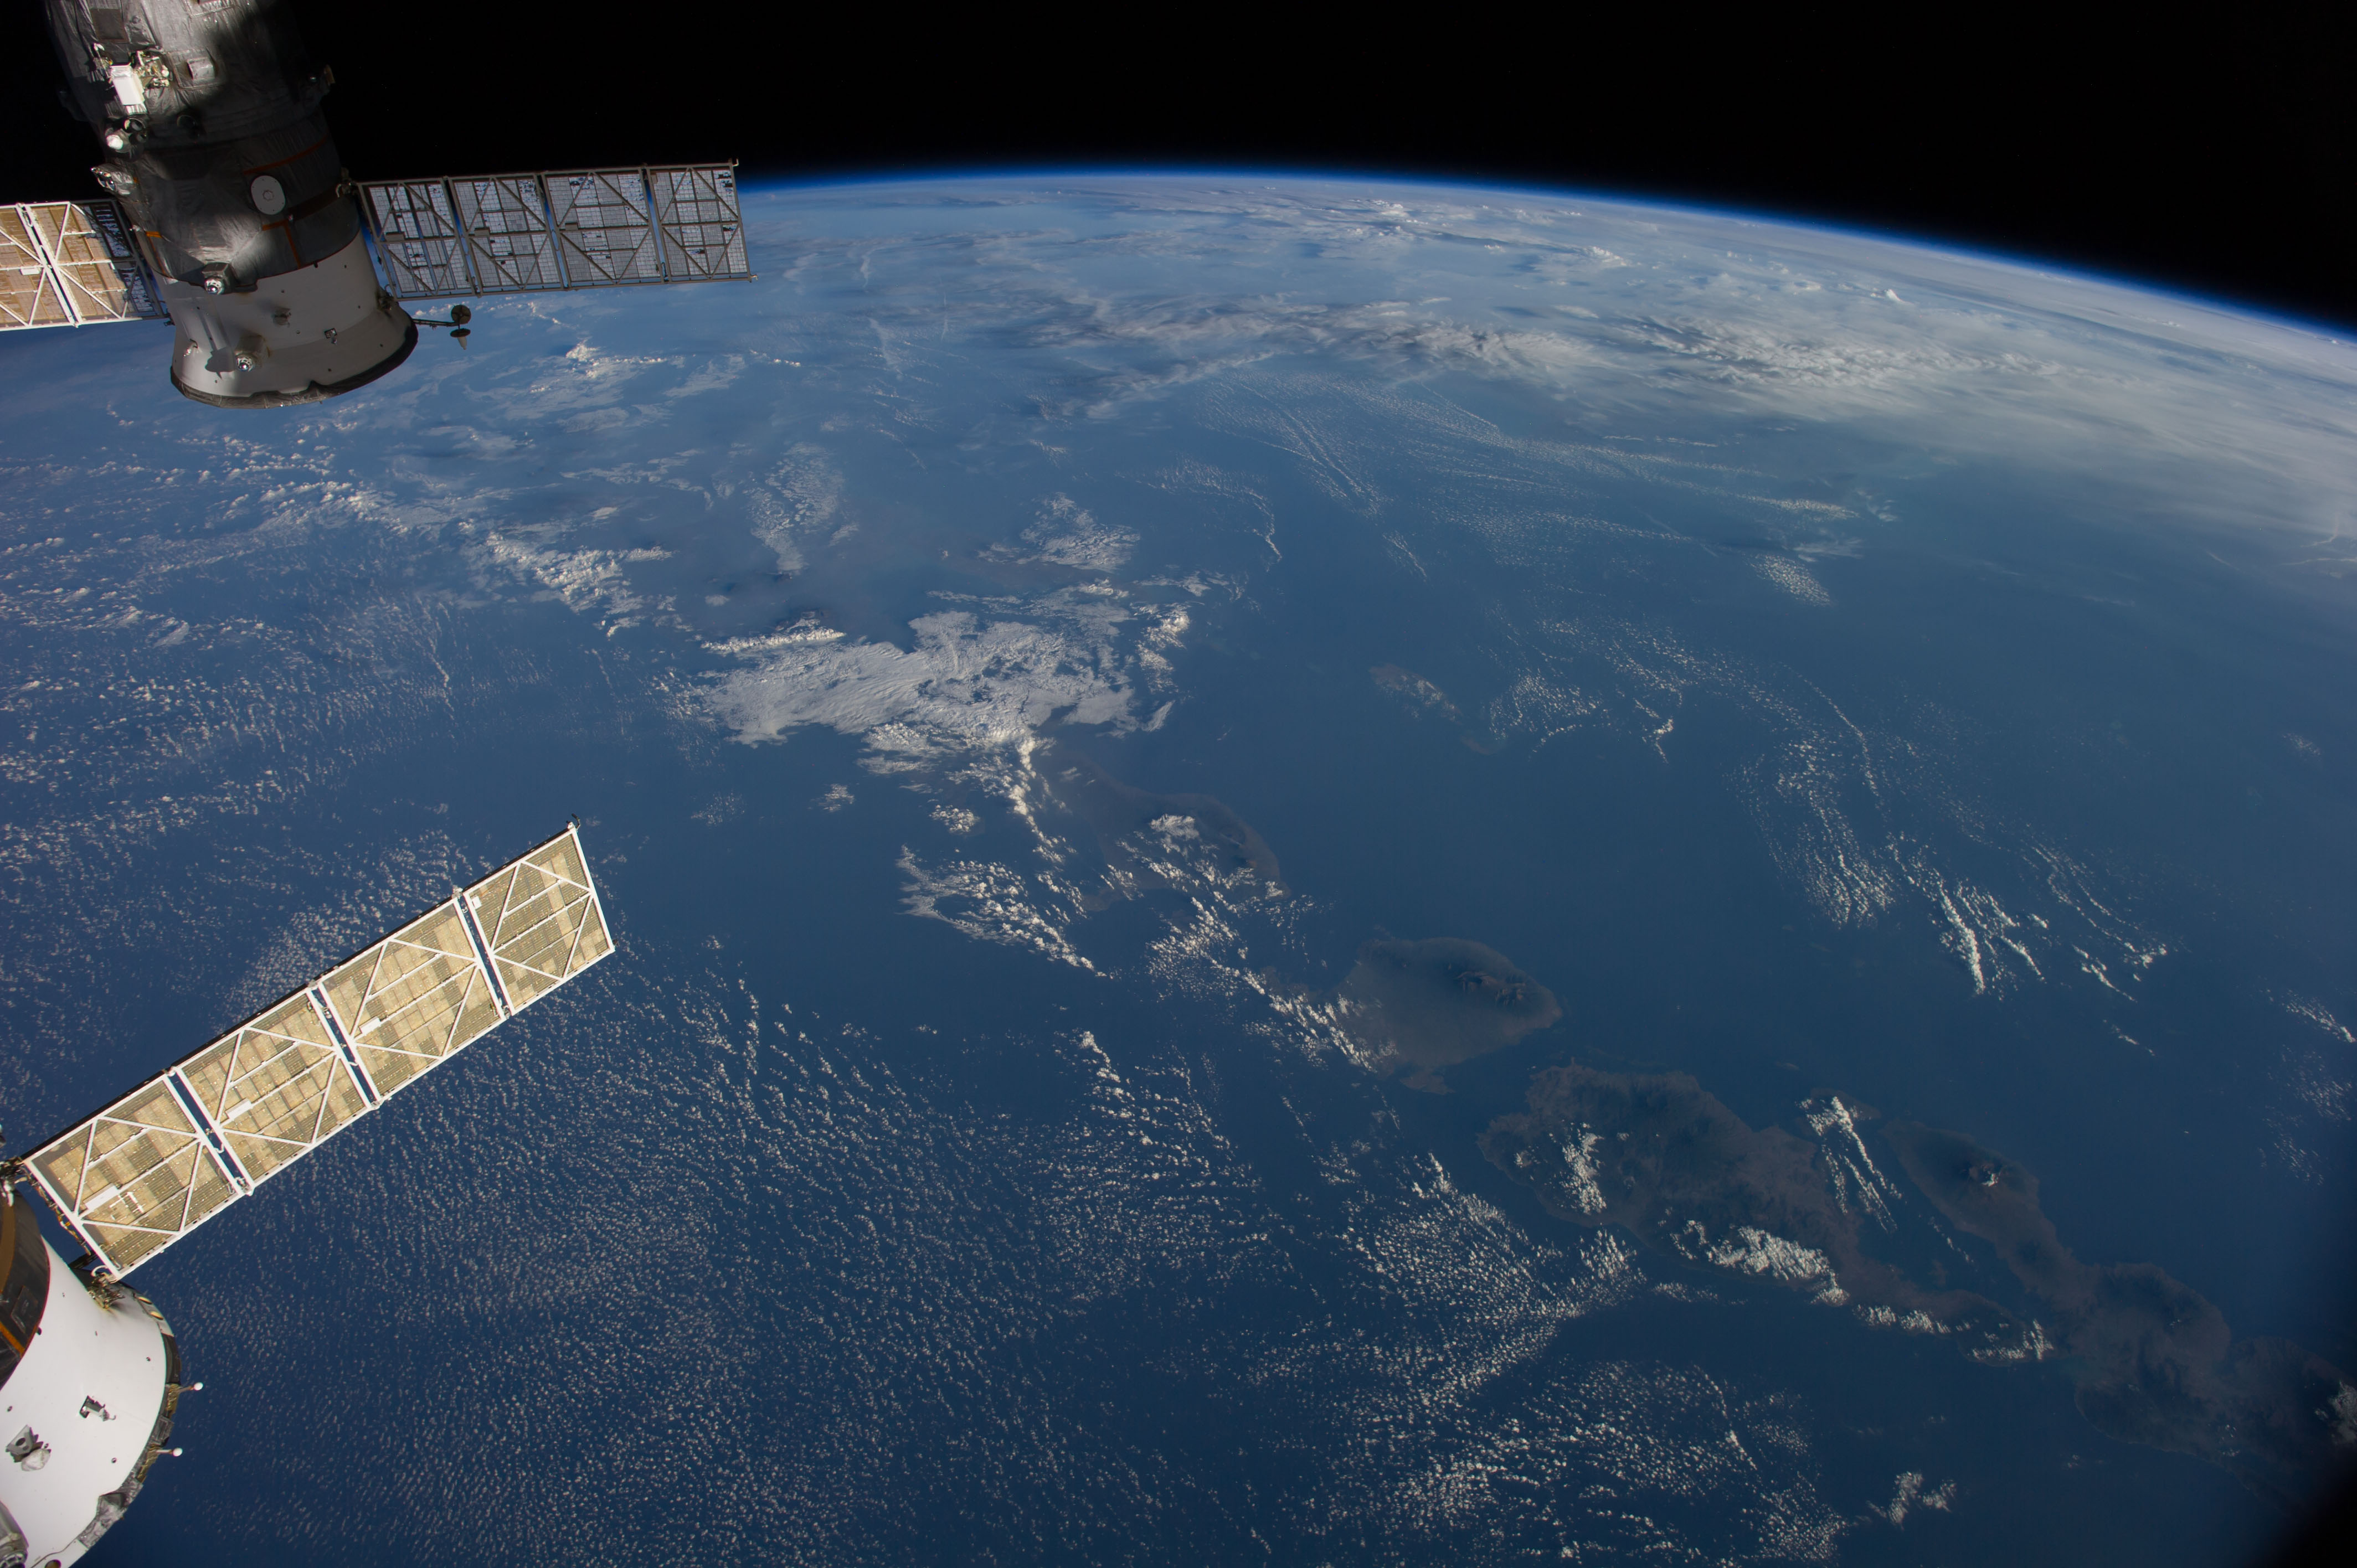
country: INDONESIA
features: BALI, W. NUSA TENGGARA, BALI S., JAVA S., ATMOSPHERIC LIMB
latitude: -8.5
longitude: 115.0
